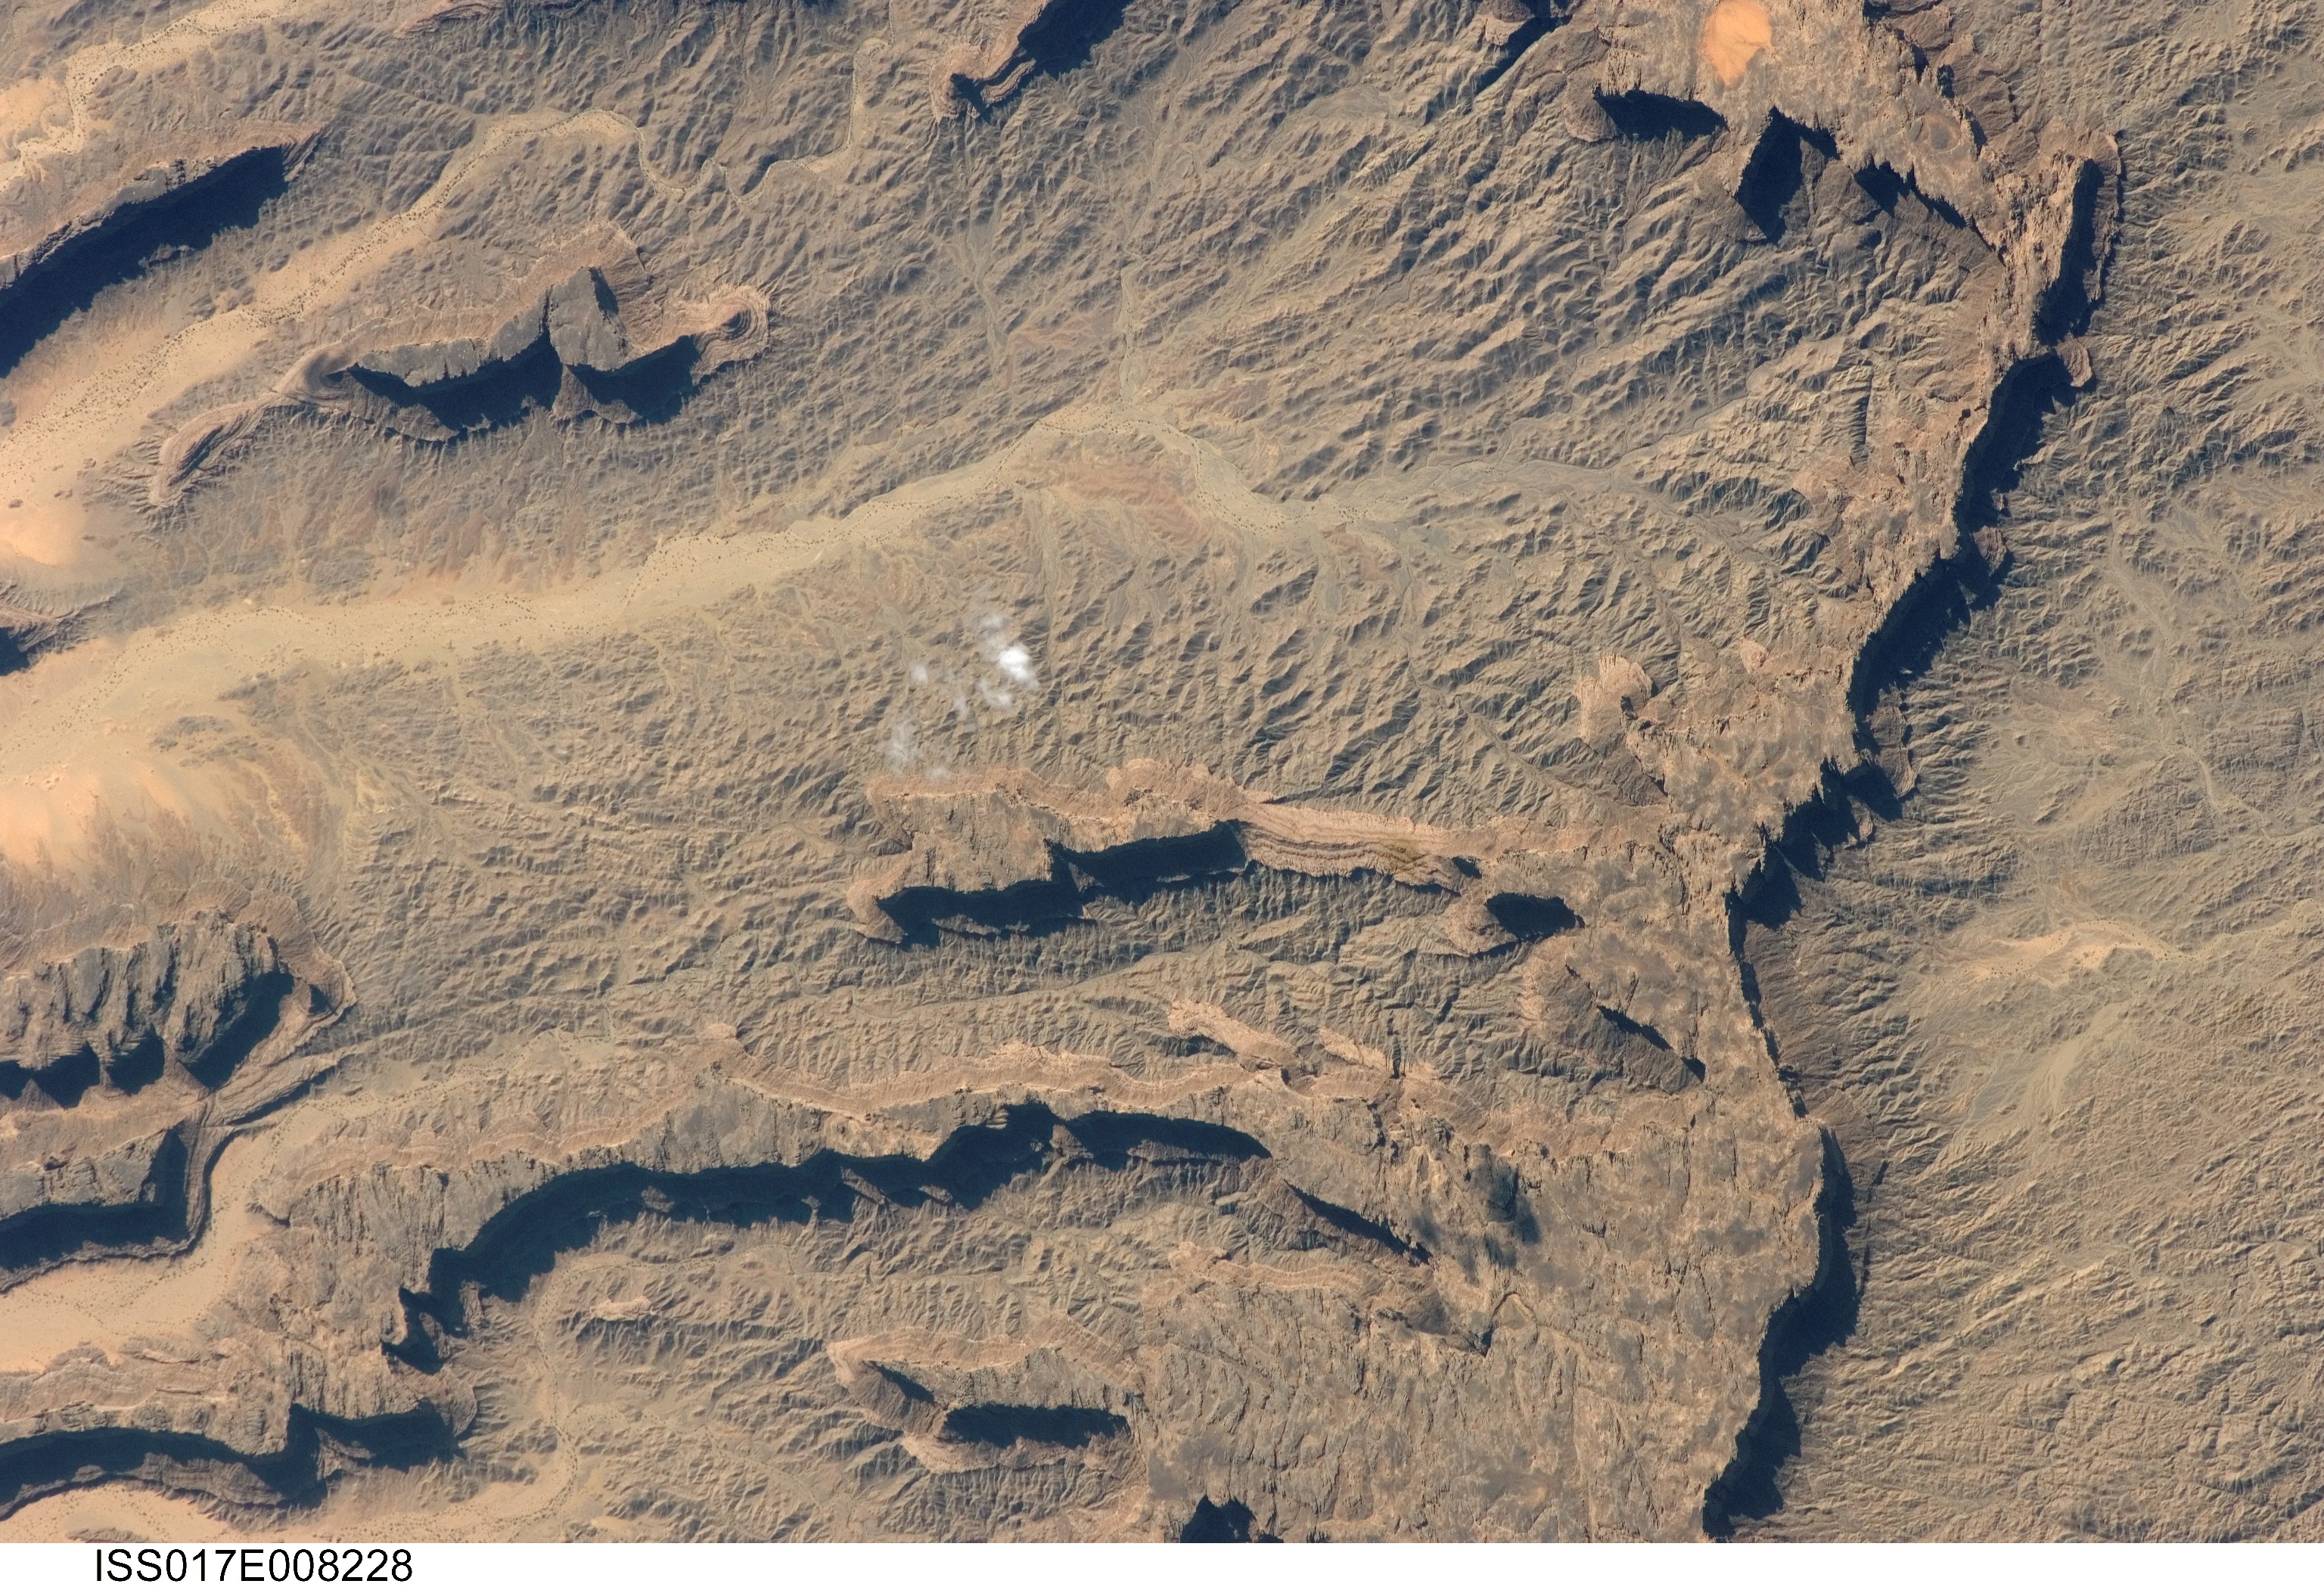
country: CHAD
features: TIBESTI MTS., CANYONS, WADIS
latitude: 20.1
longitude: 17.5
